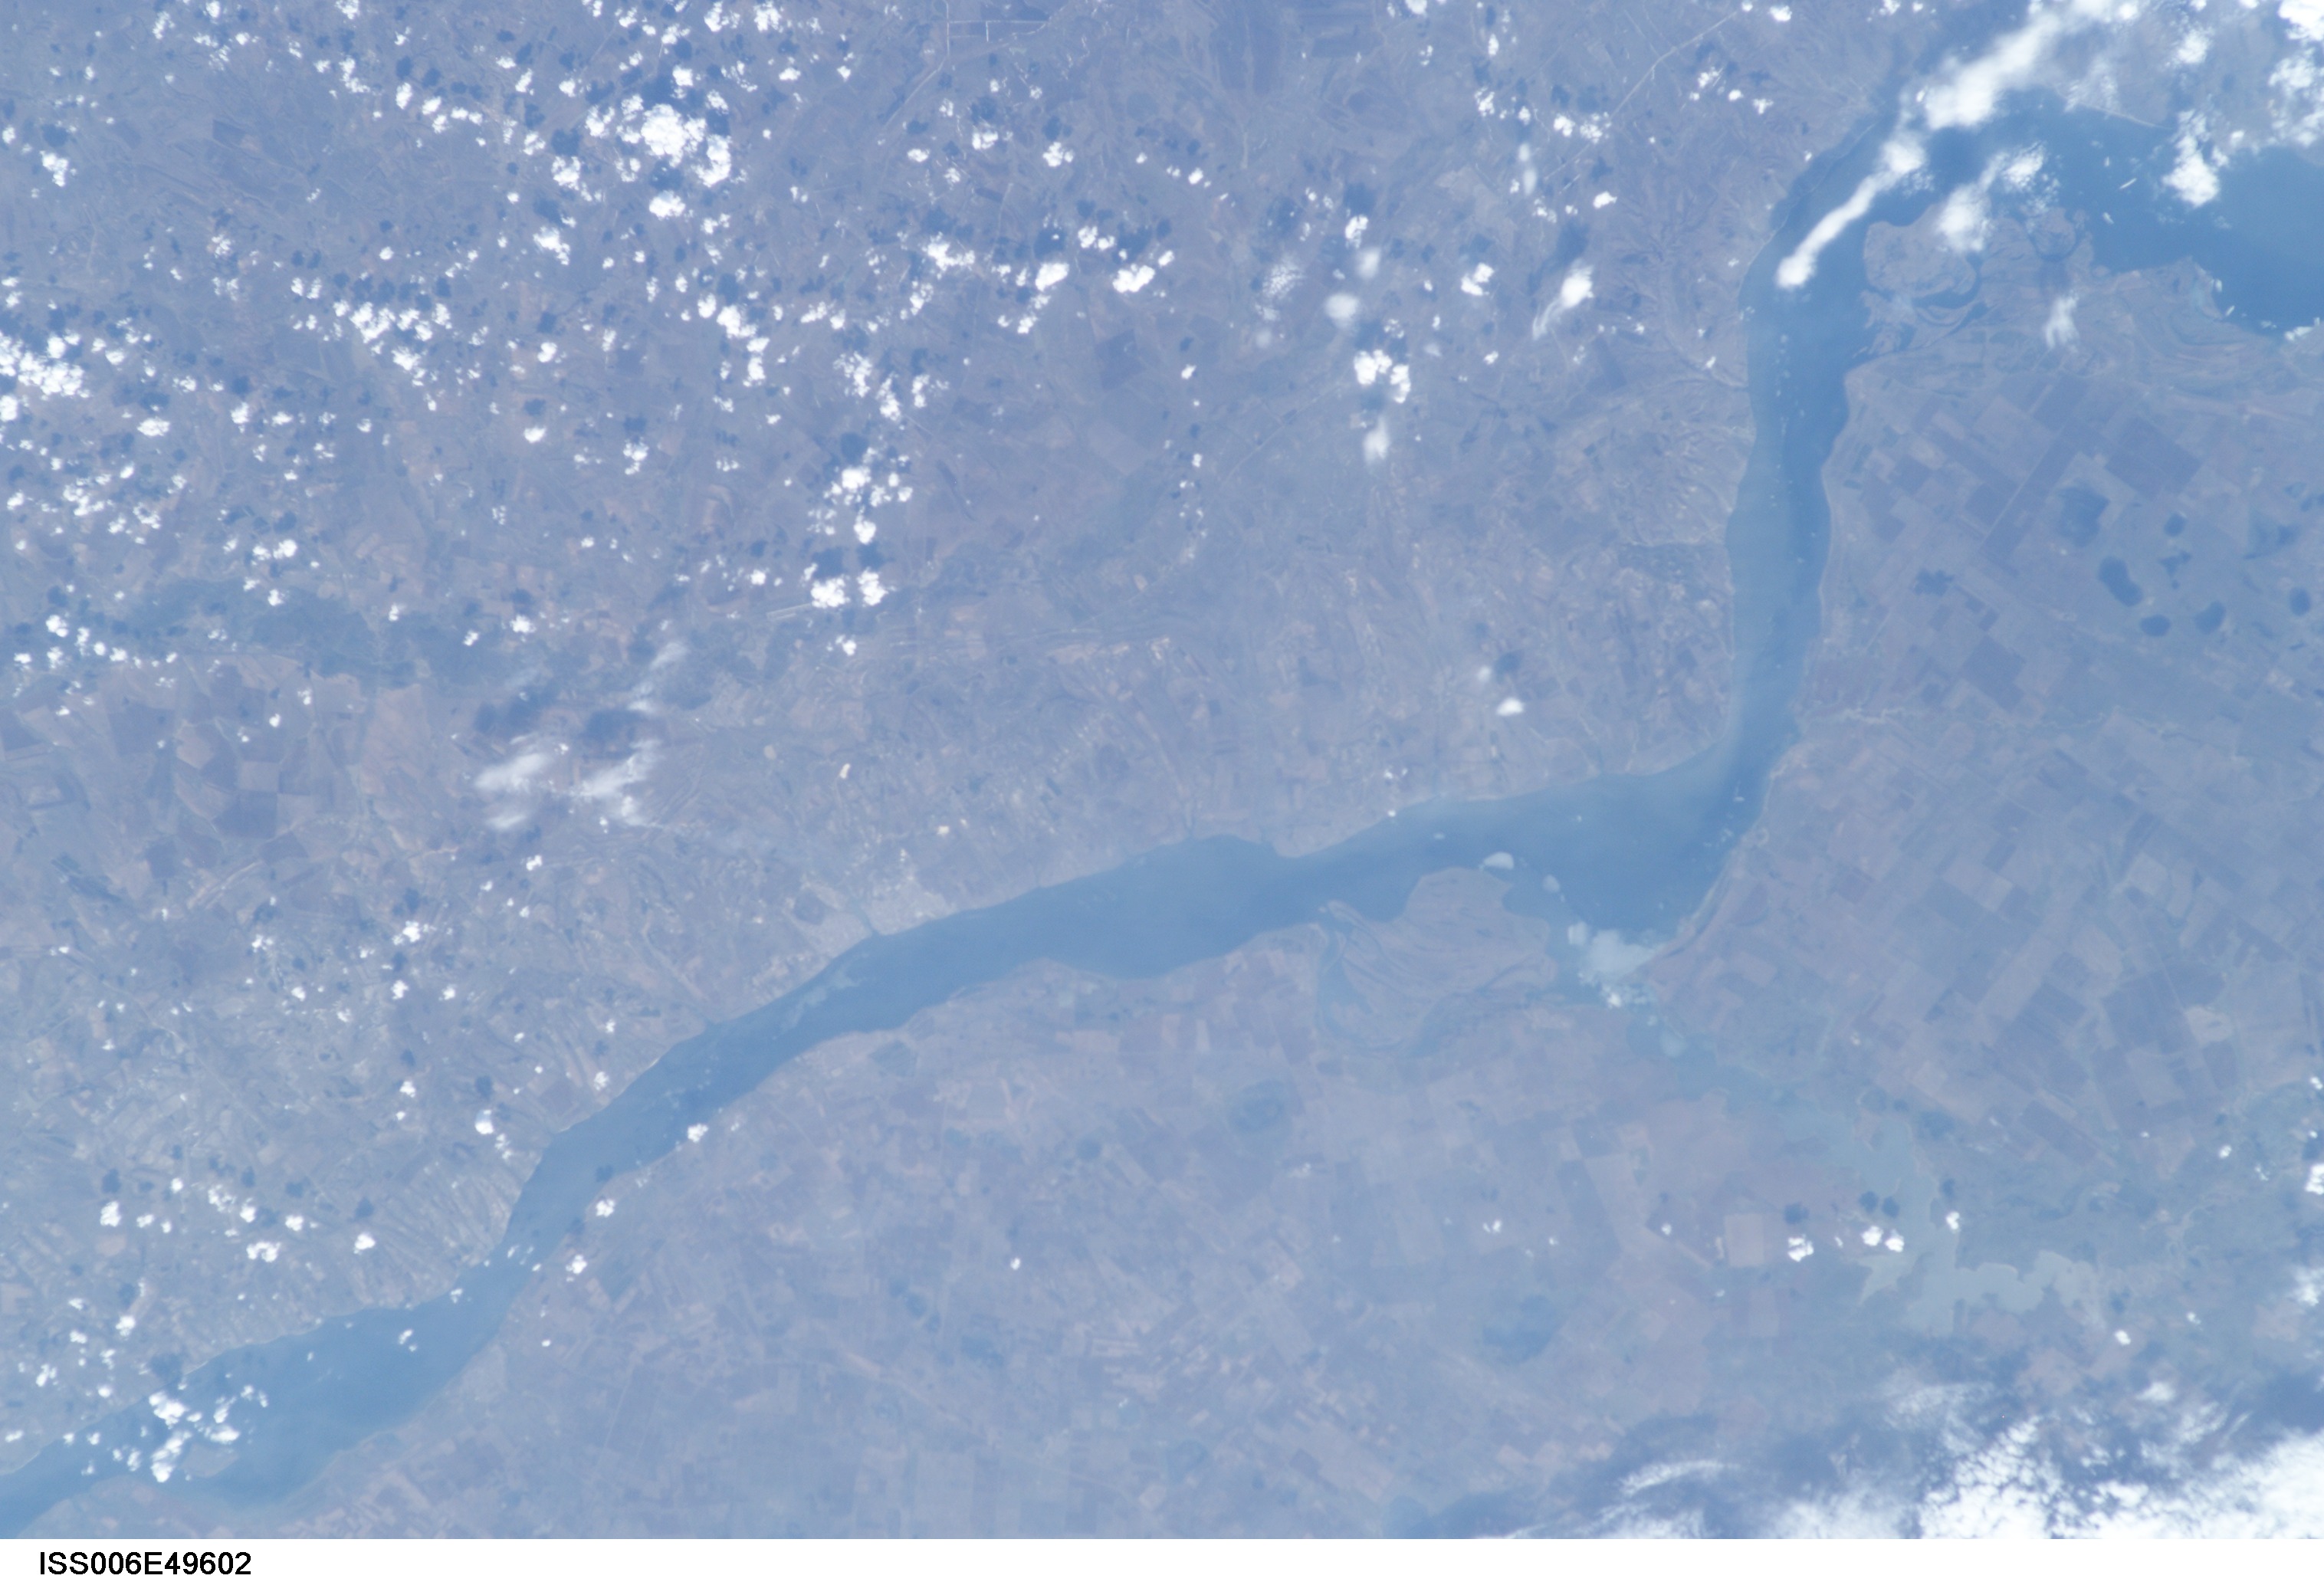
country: RUSSIAN FEDERATION
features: VOLGOGRADSKOYE RESERVOIR
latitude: 50.5
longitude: 45.5
